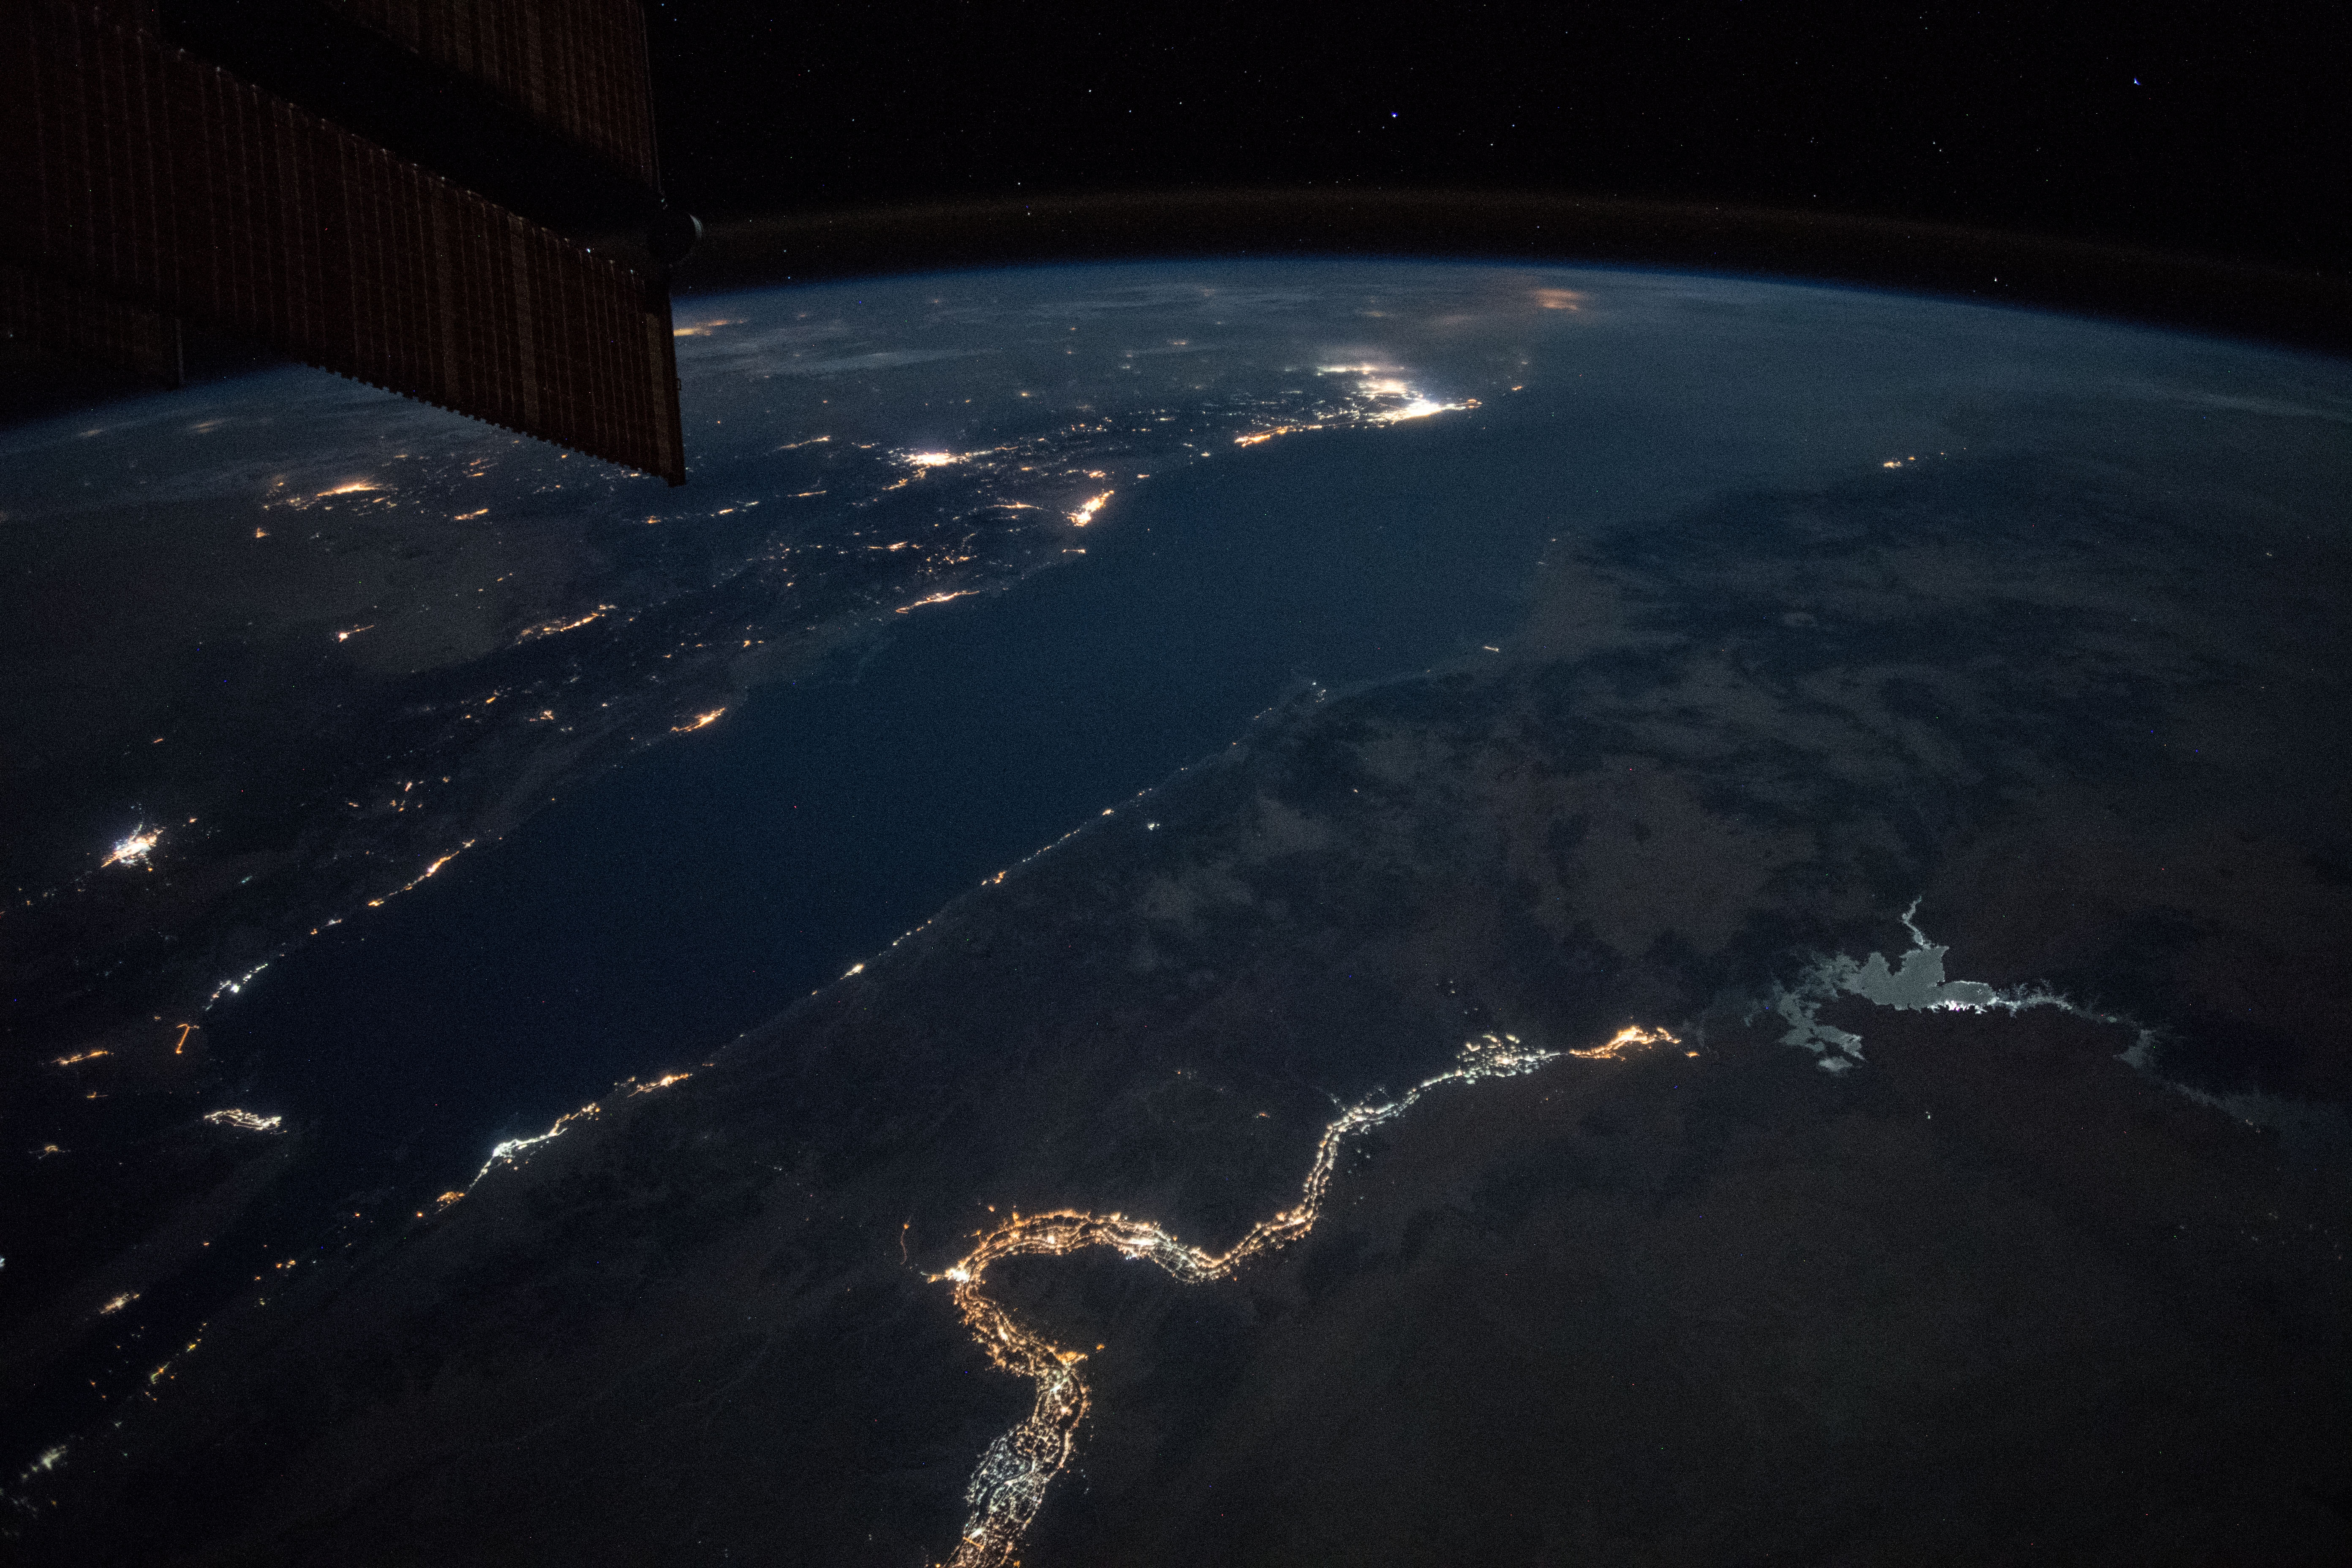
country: EGYPT
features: NILE RIVER, NUBIAN DESERT, NASSER LAKE, EASTER DESERT, RED SEA, GULF OF SUEZ, GULF OF AQABA, NIGHT, EARTH LIMB
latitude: 25.1
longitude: 34.8
